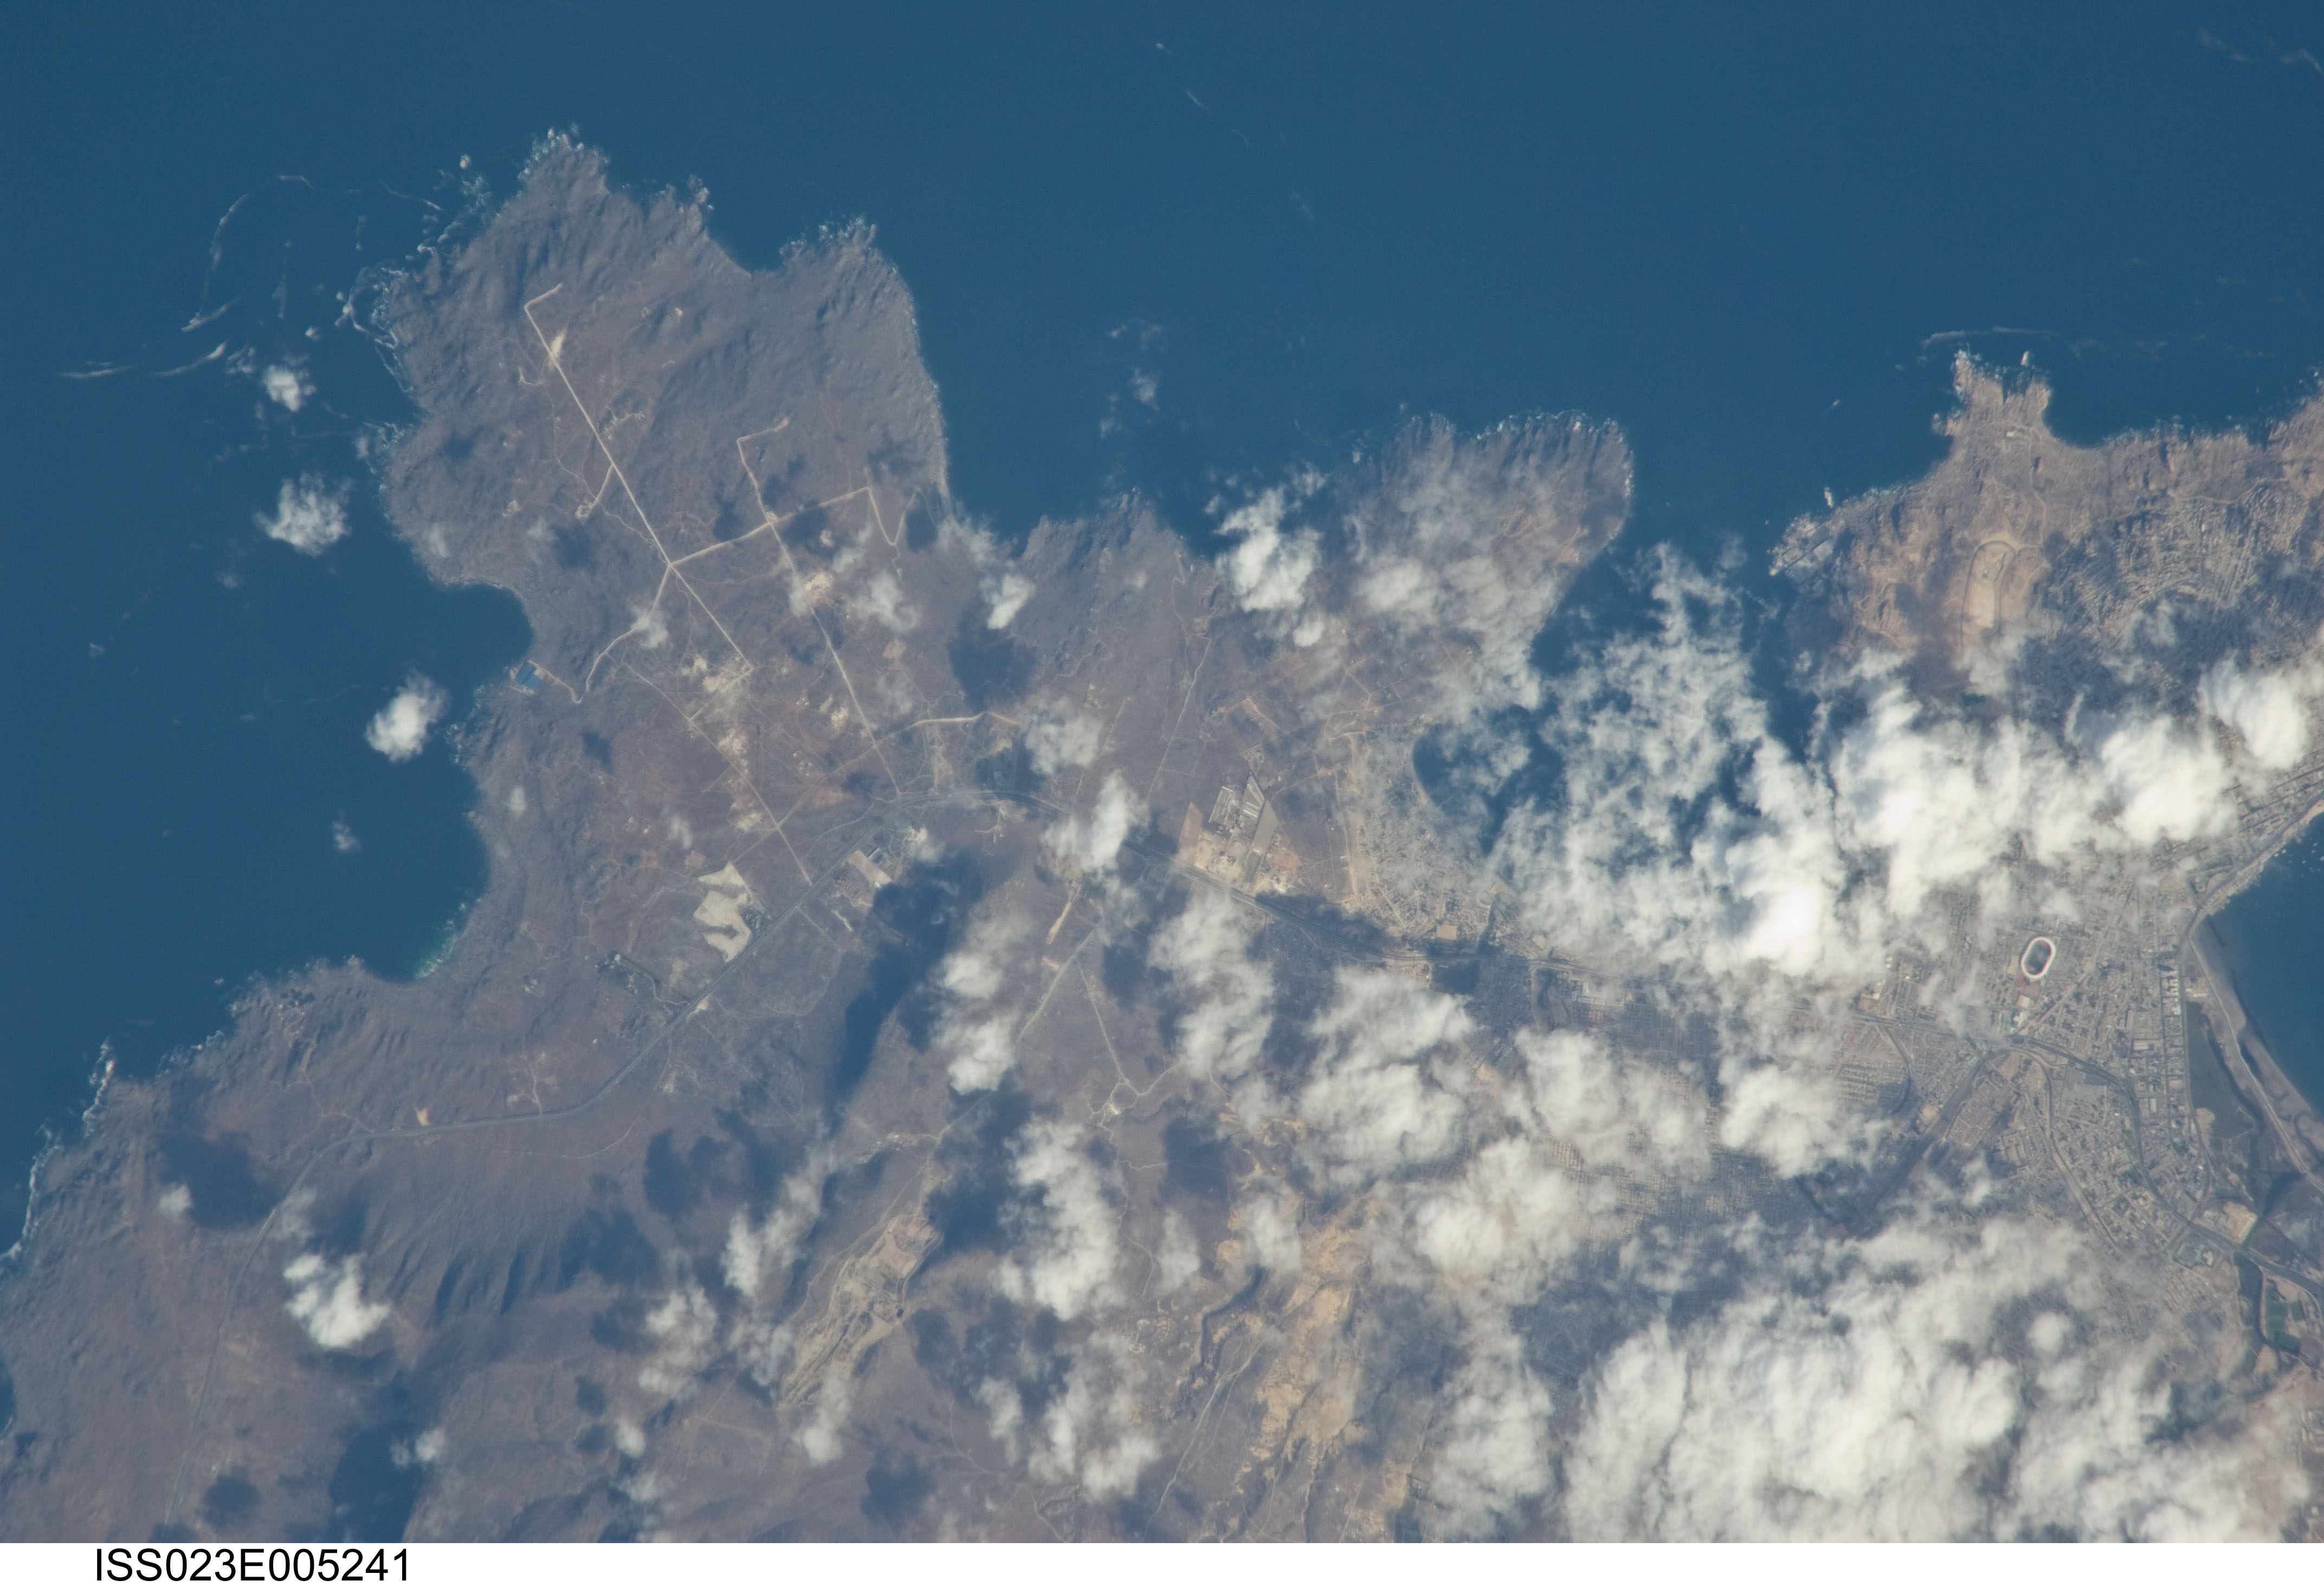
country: CHILE
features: COQUIMBO, PT. SALIENTE, HILLS, ROADS, ROCKS
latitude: -30.0
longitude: -71.4
